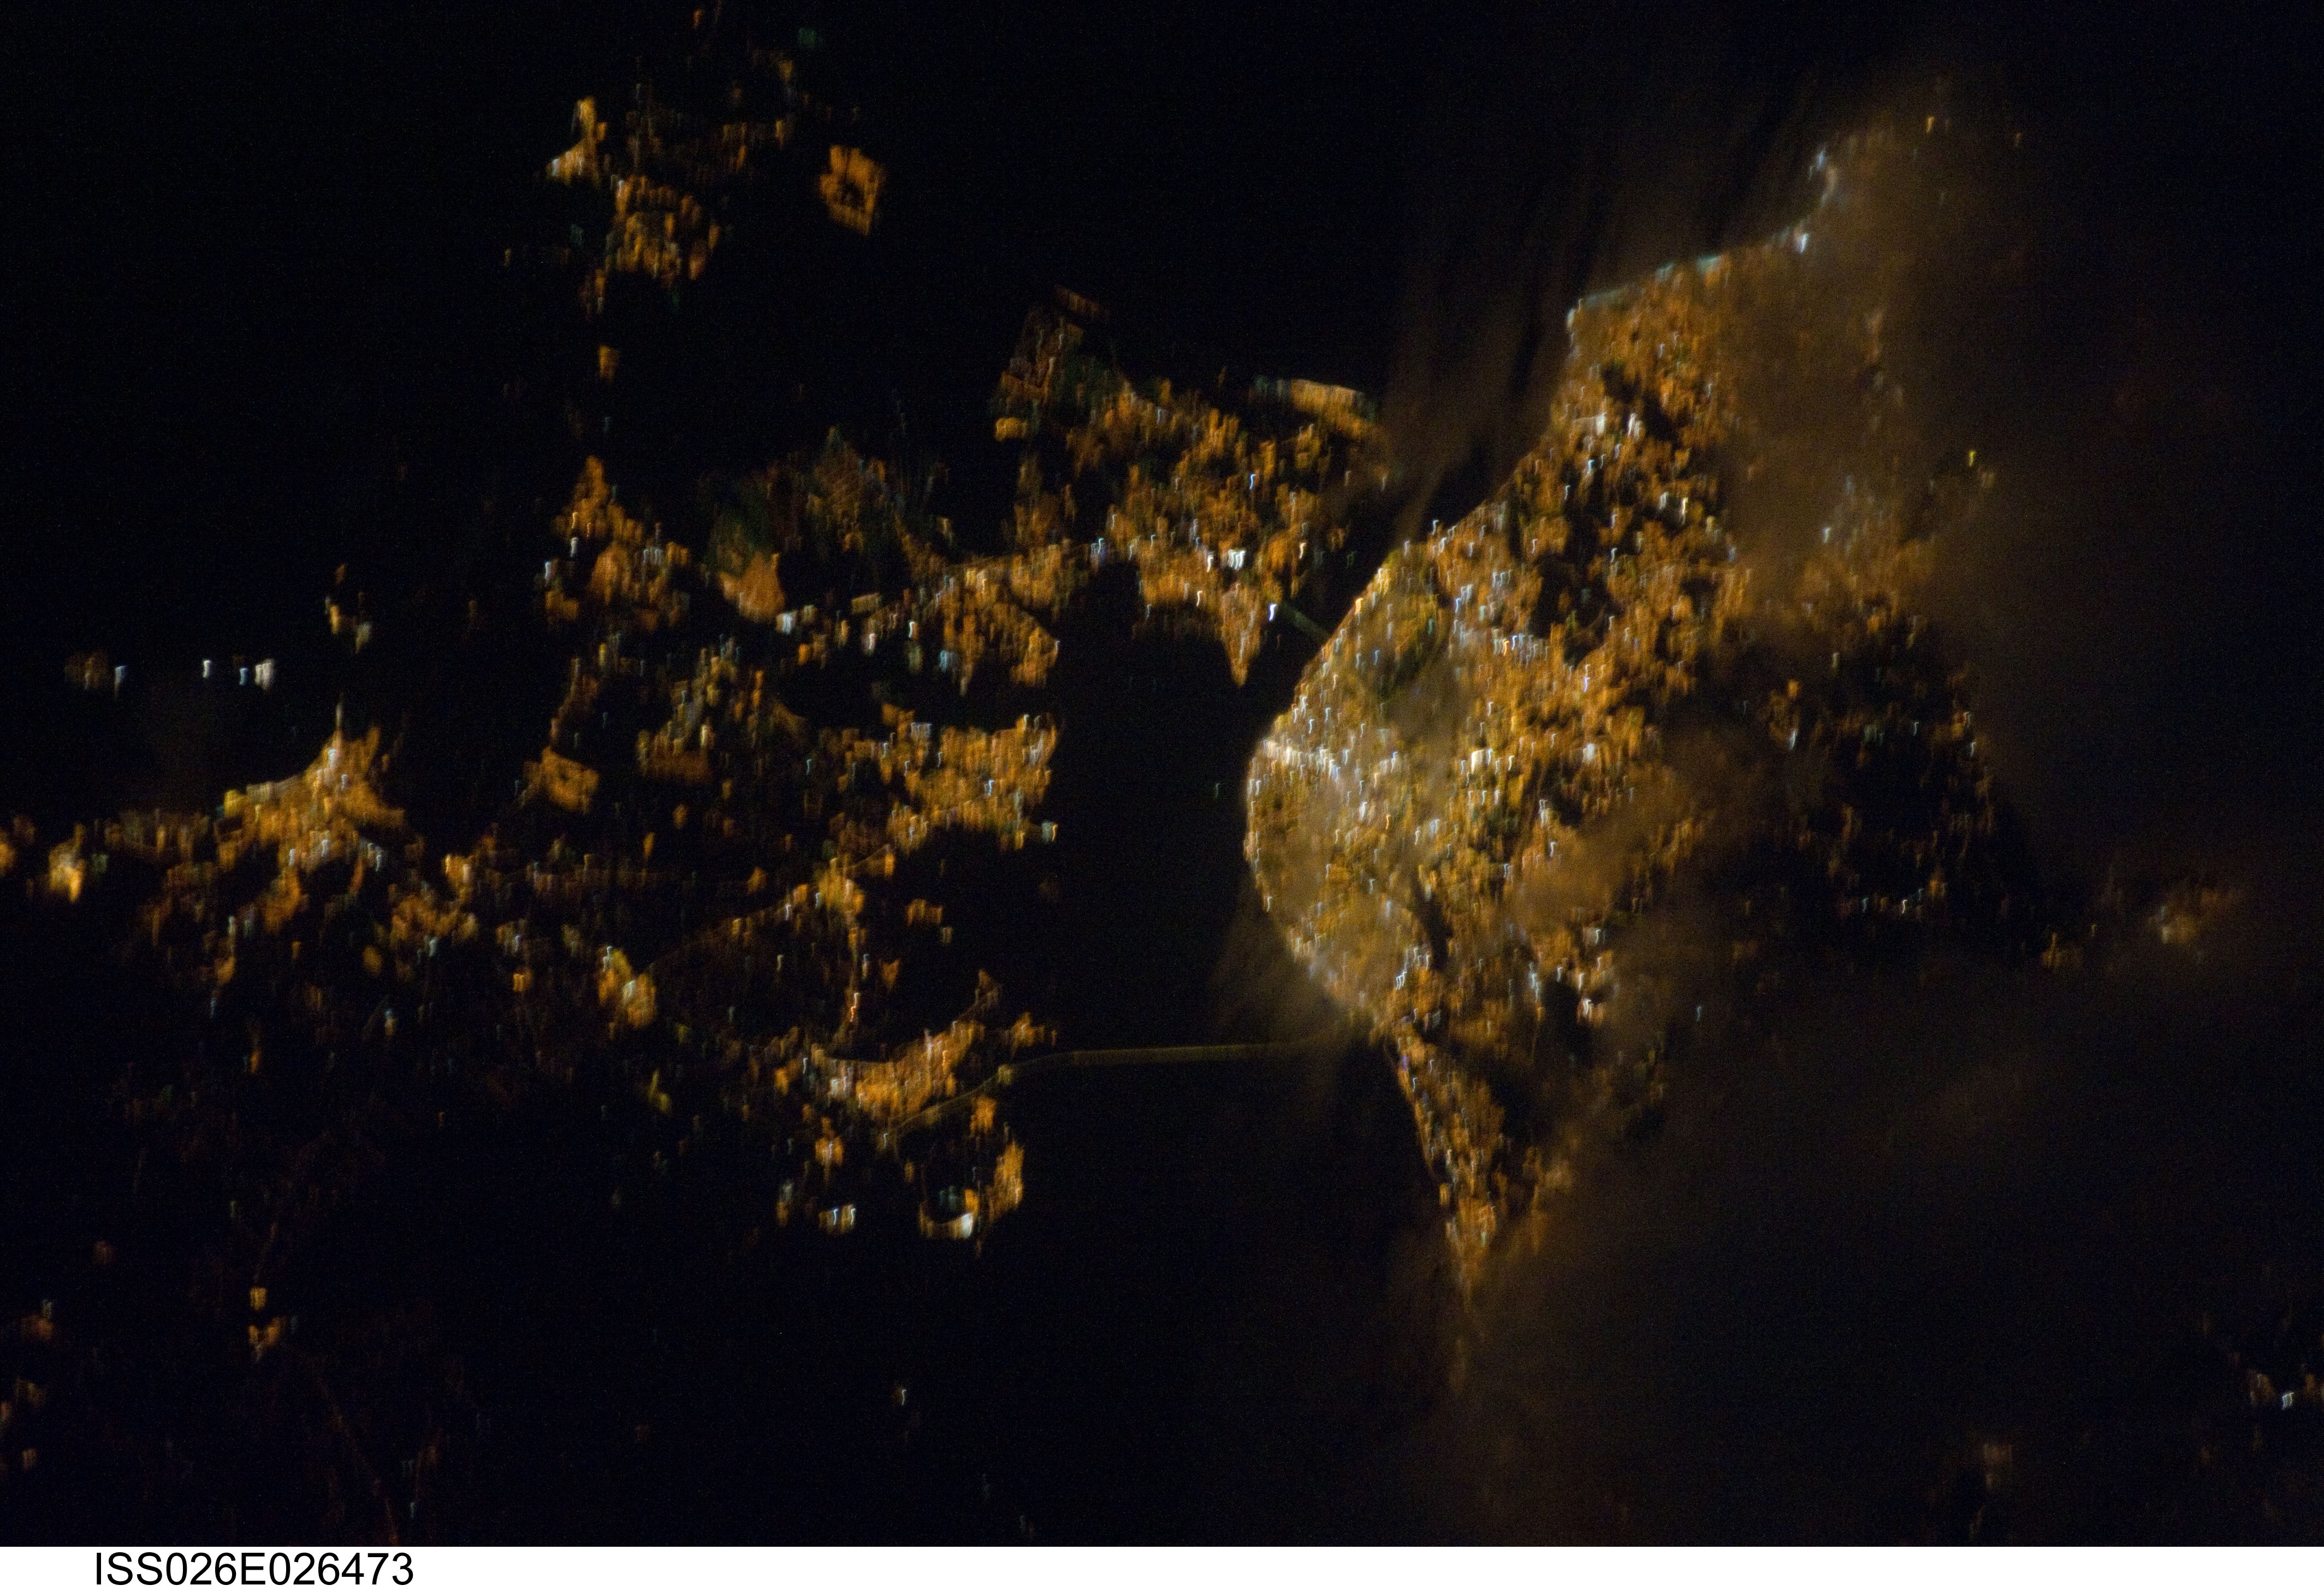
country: PORTUGAL
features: LISBON AT NIGHT
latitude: 38.7
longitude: -9.1
